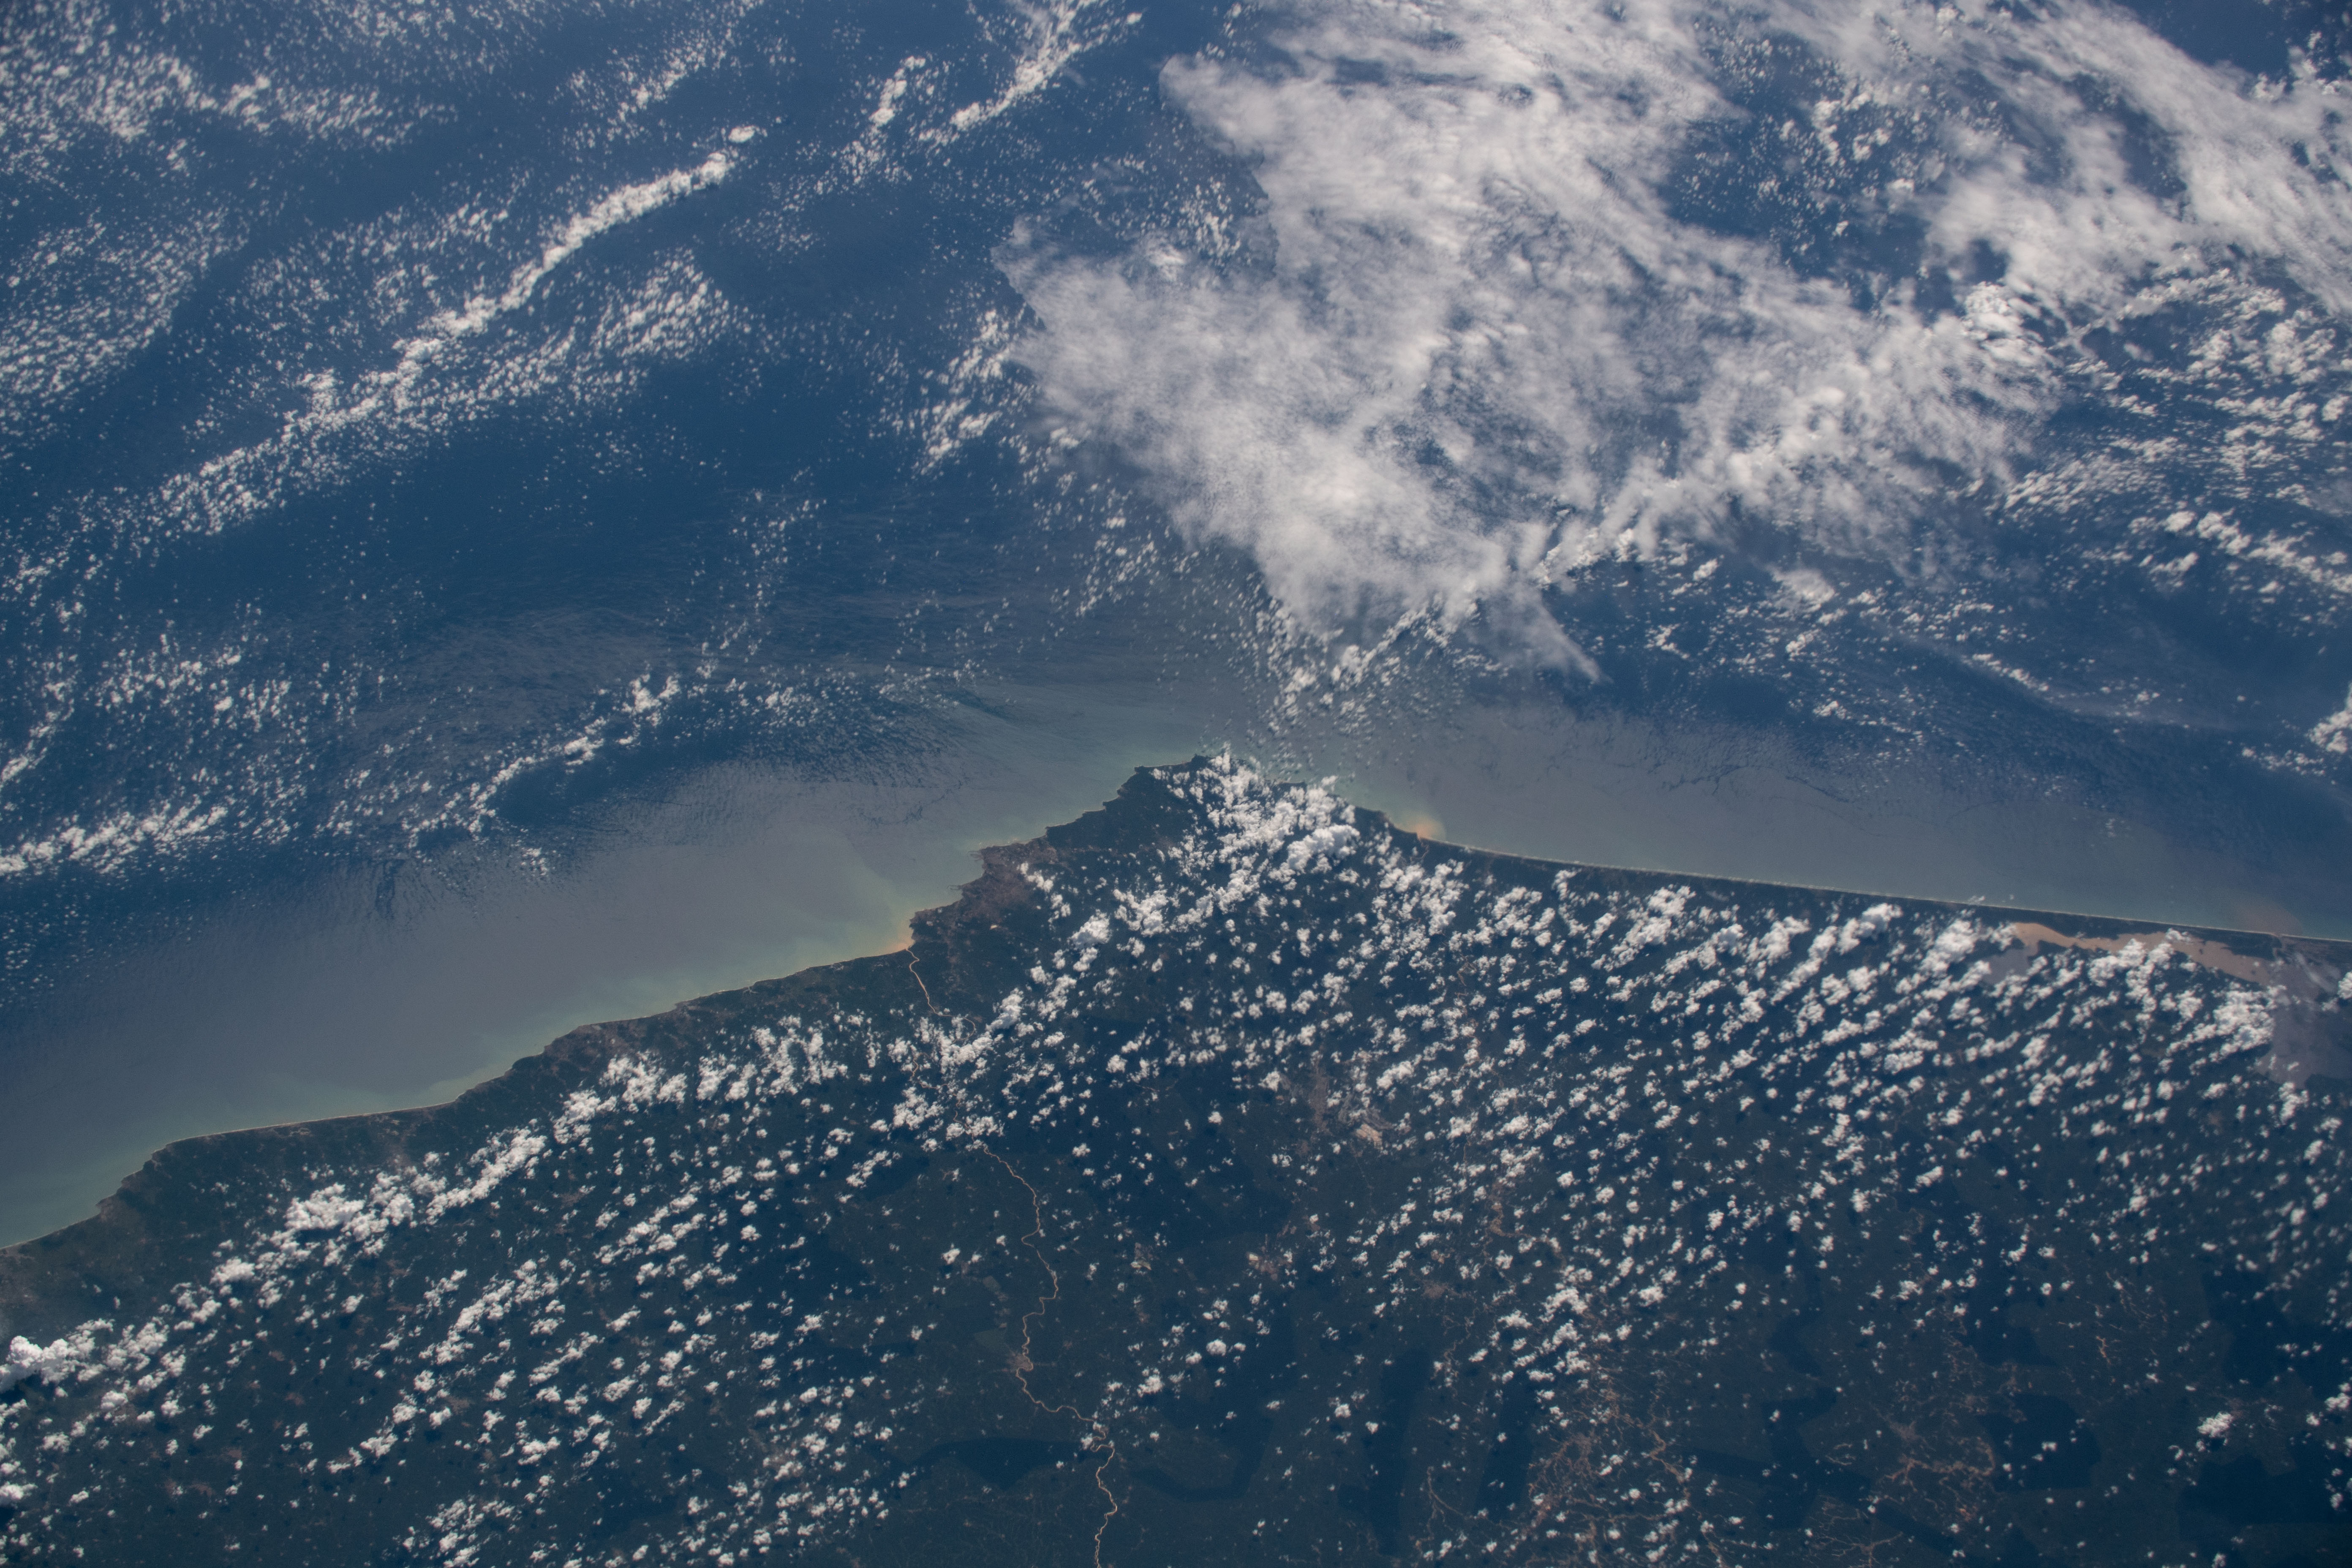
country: GHANA
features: WESTERN, CENTRAL, CAPE COAST
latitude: 5.0
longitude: -2.0
